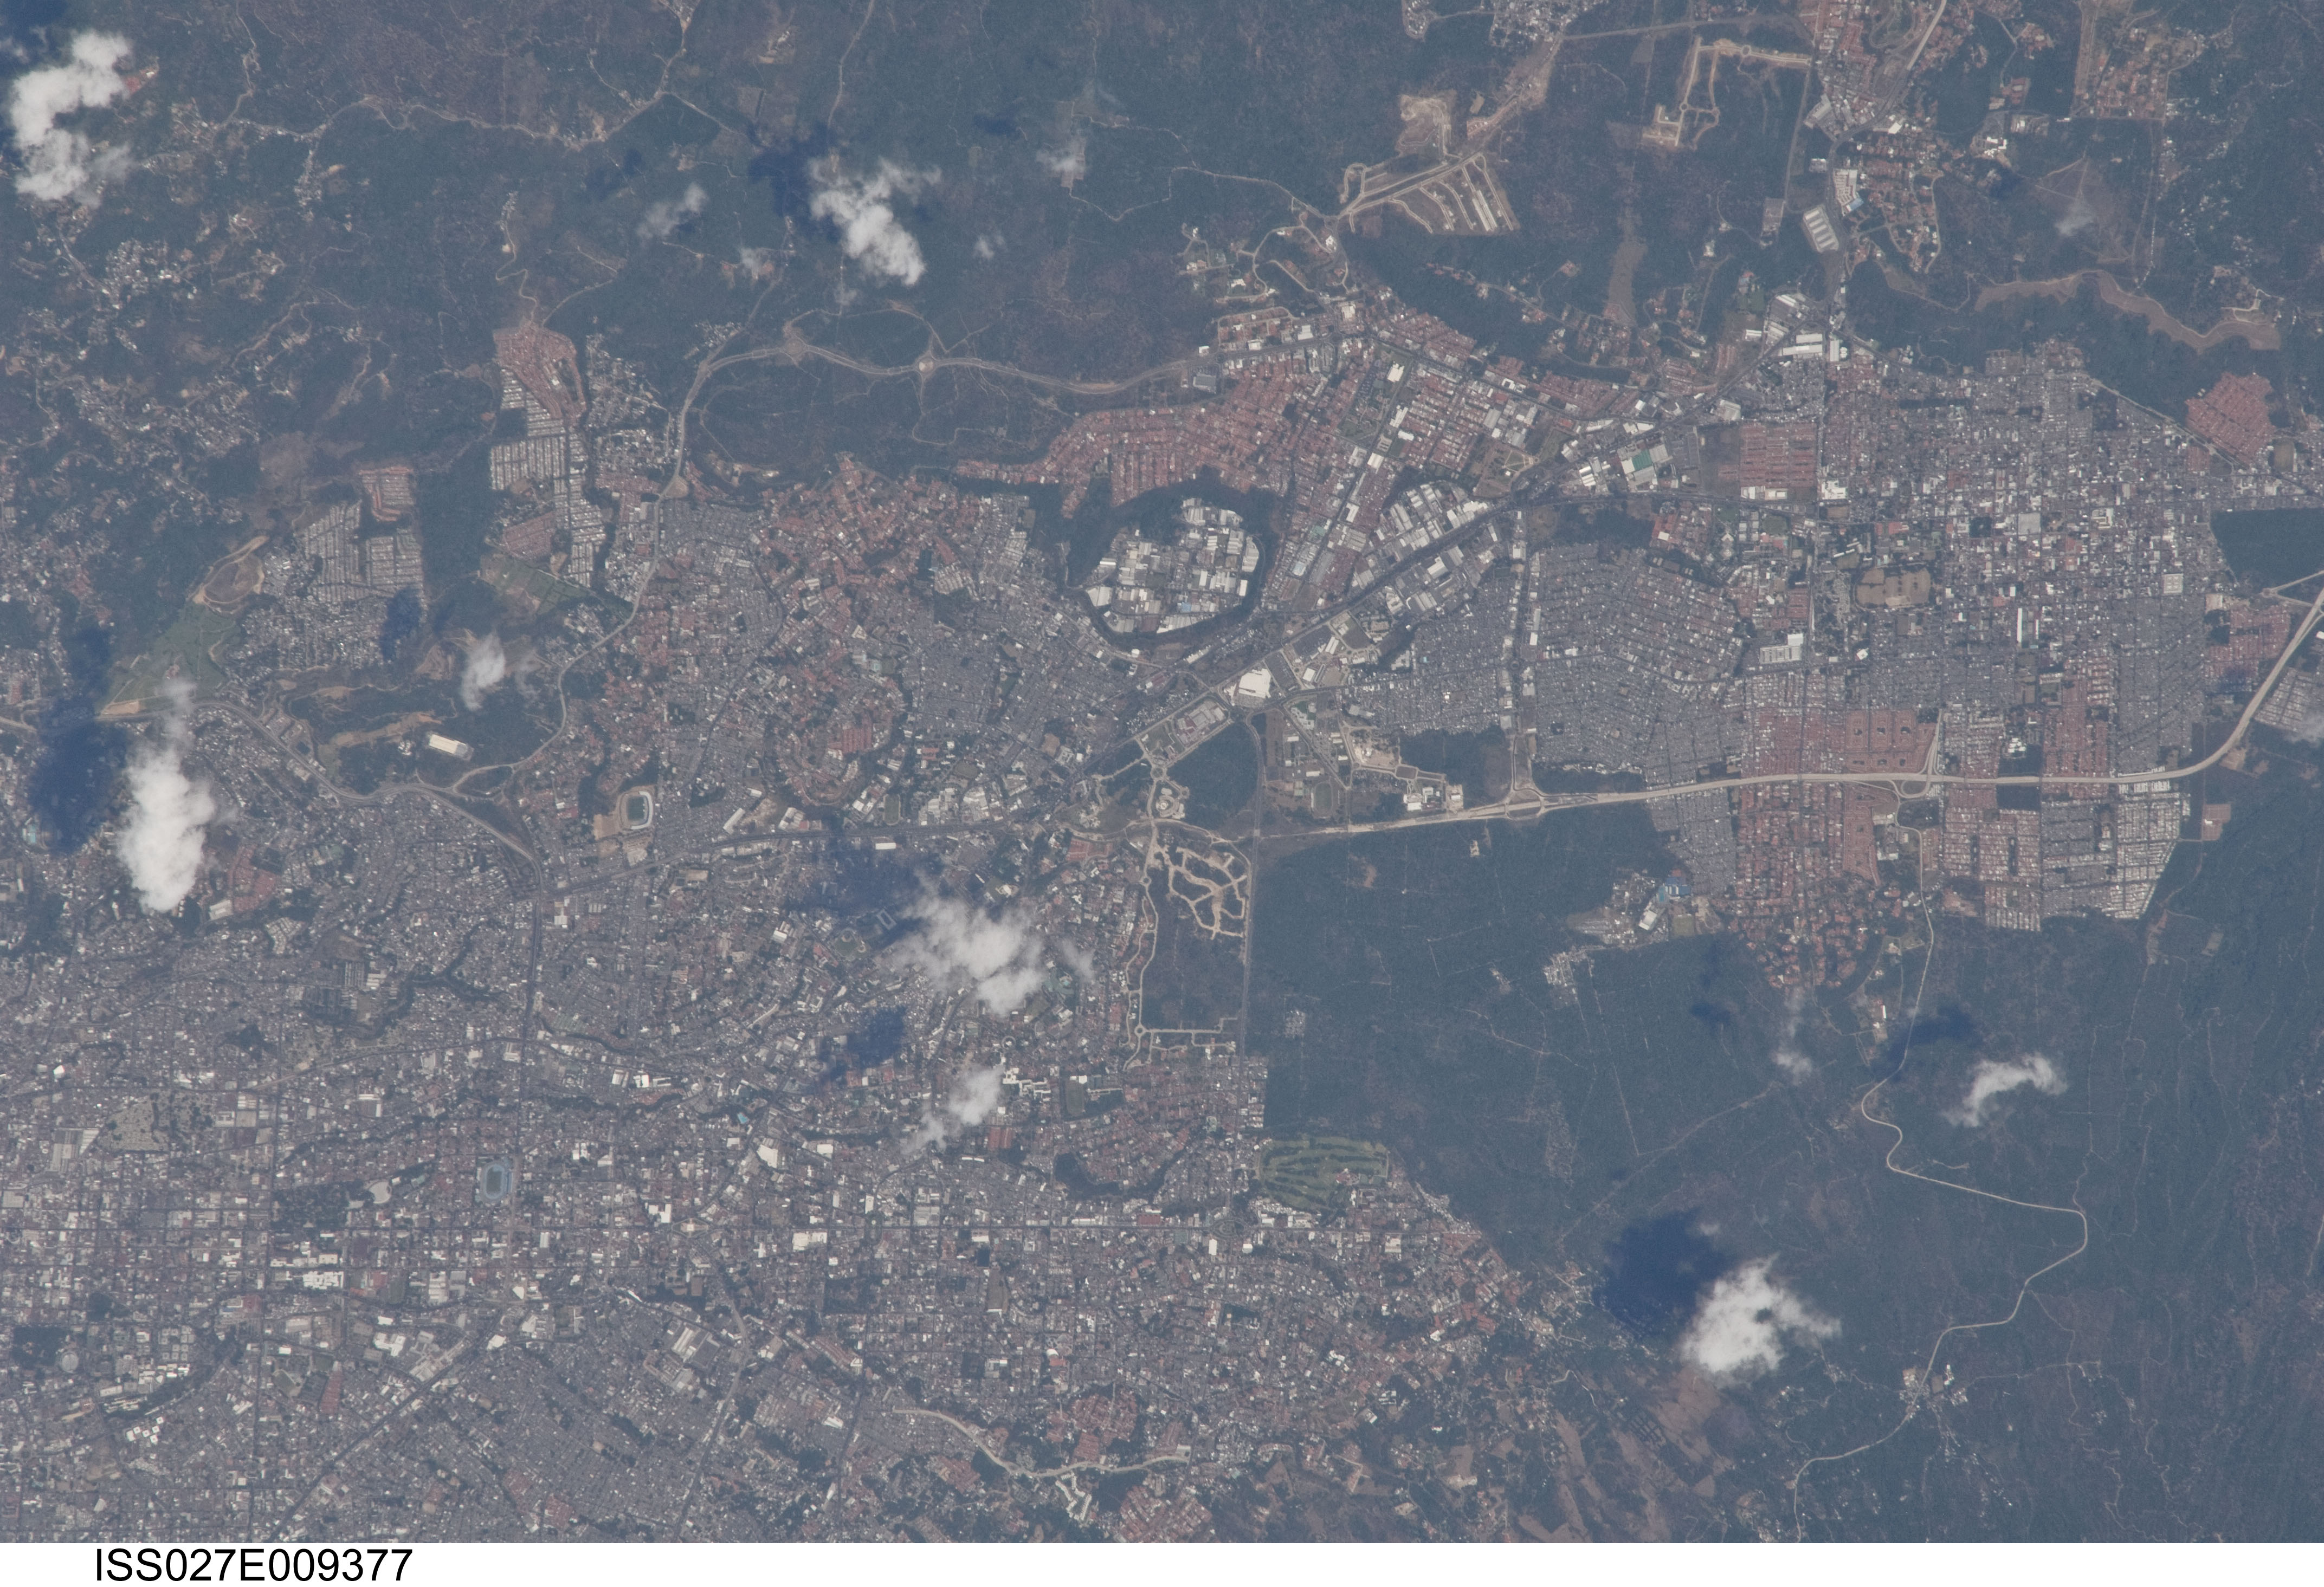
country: EL SALVADOR
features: SOUTHWESTERN SAN SALVADOR, AIRPORT
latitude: 13.7
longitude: -89.3
